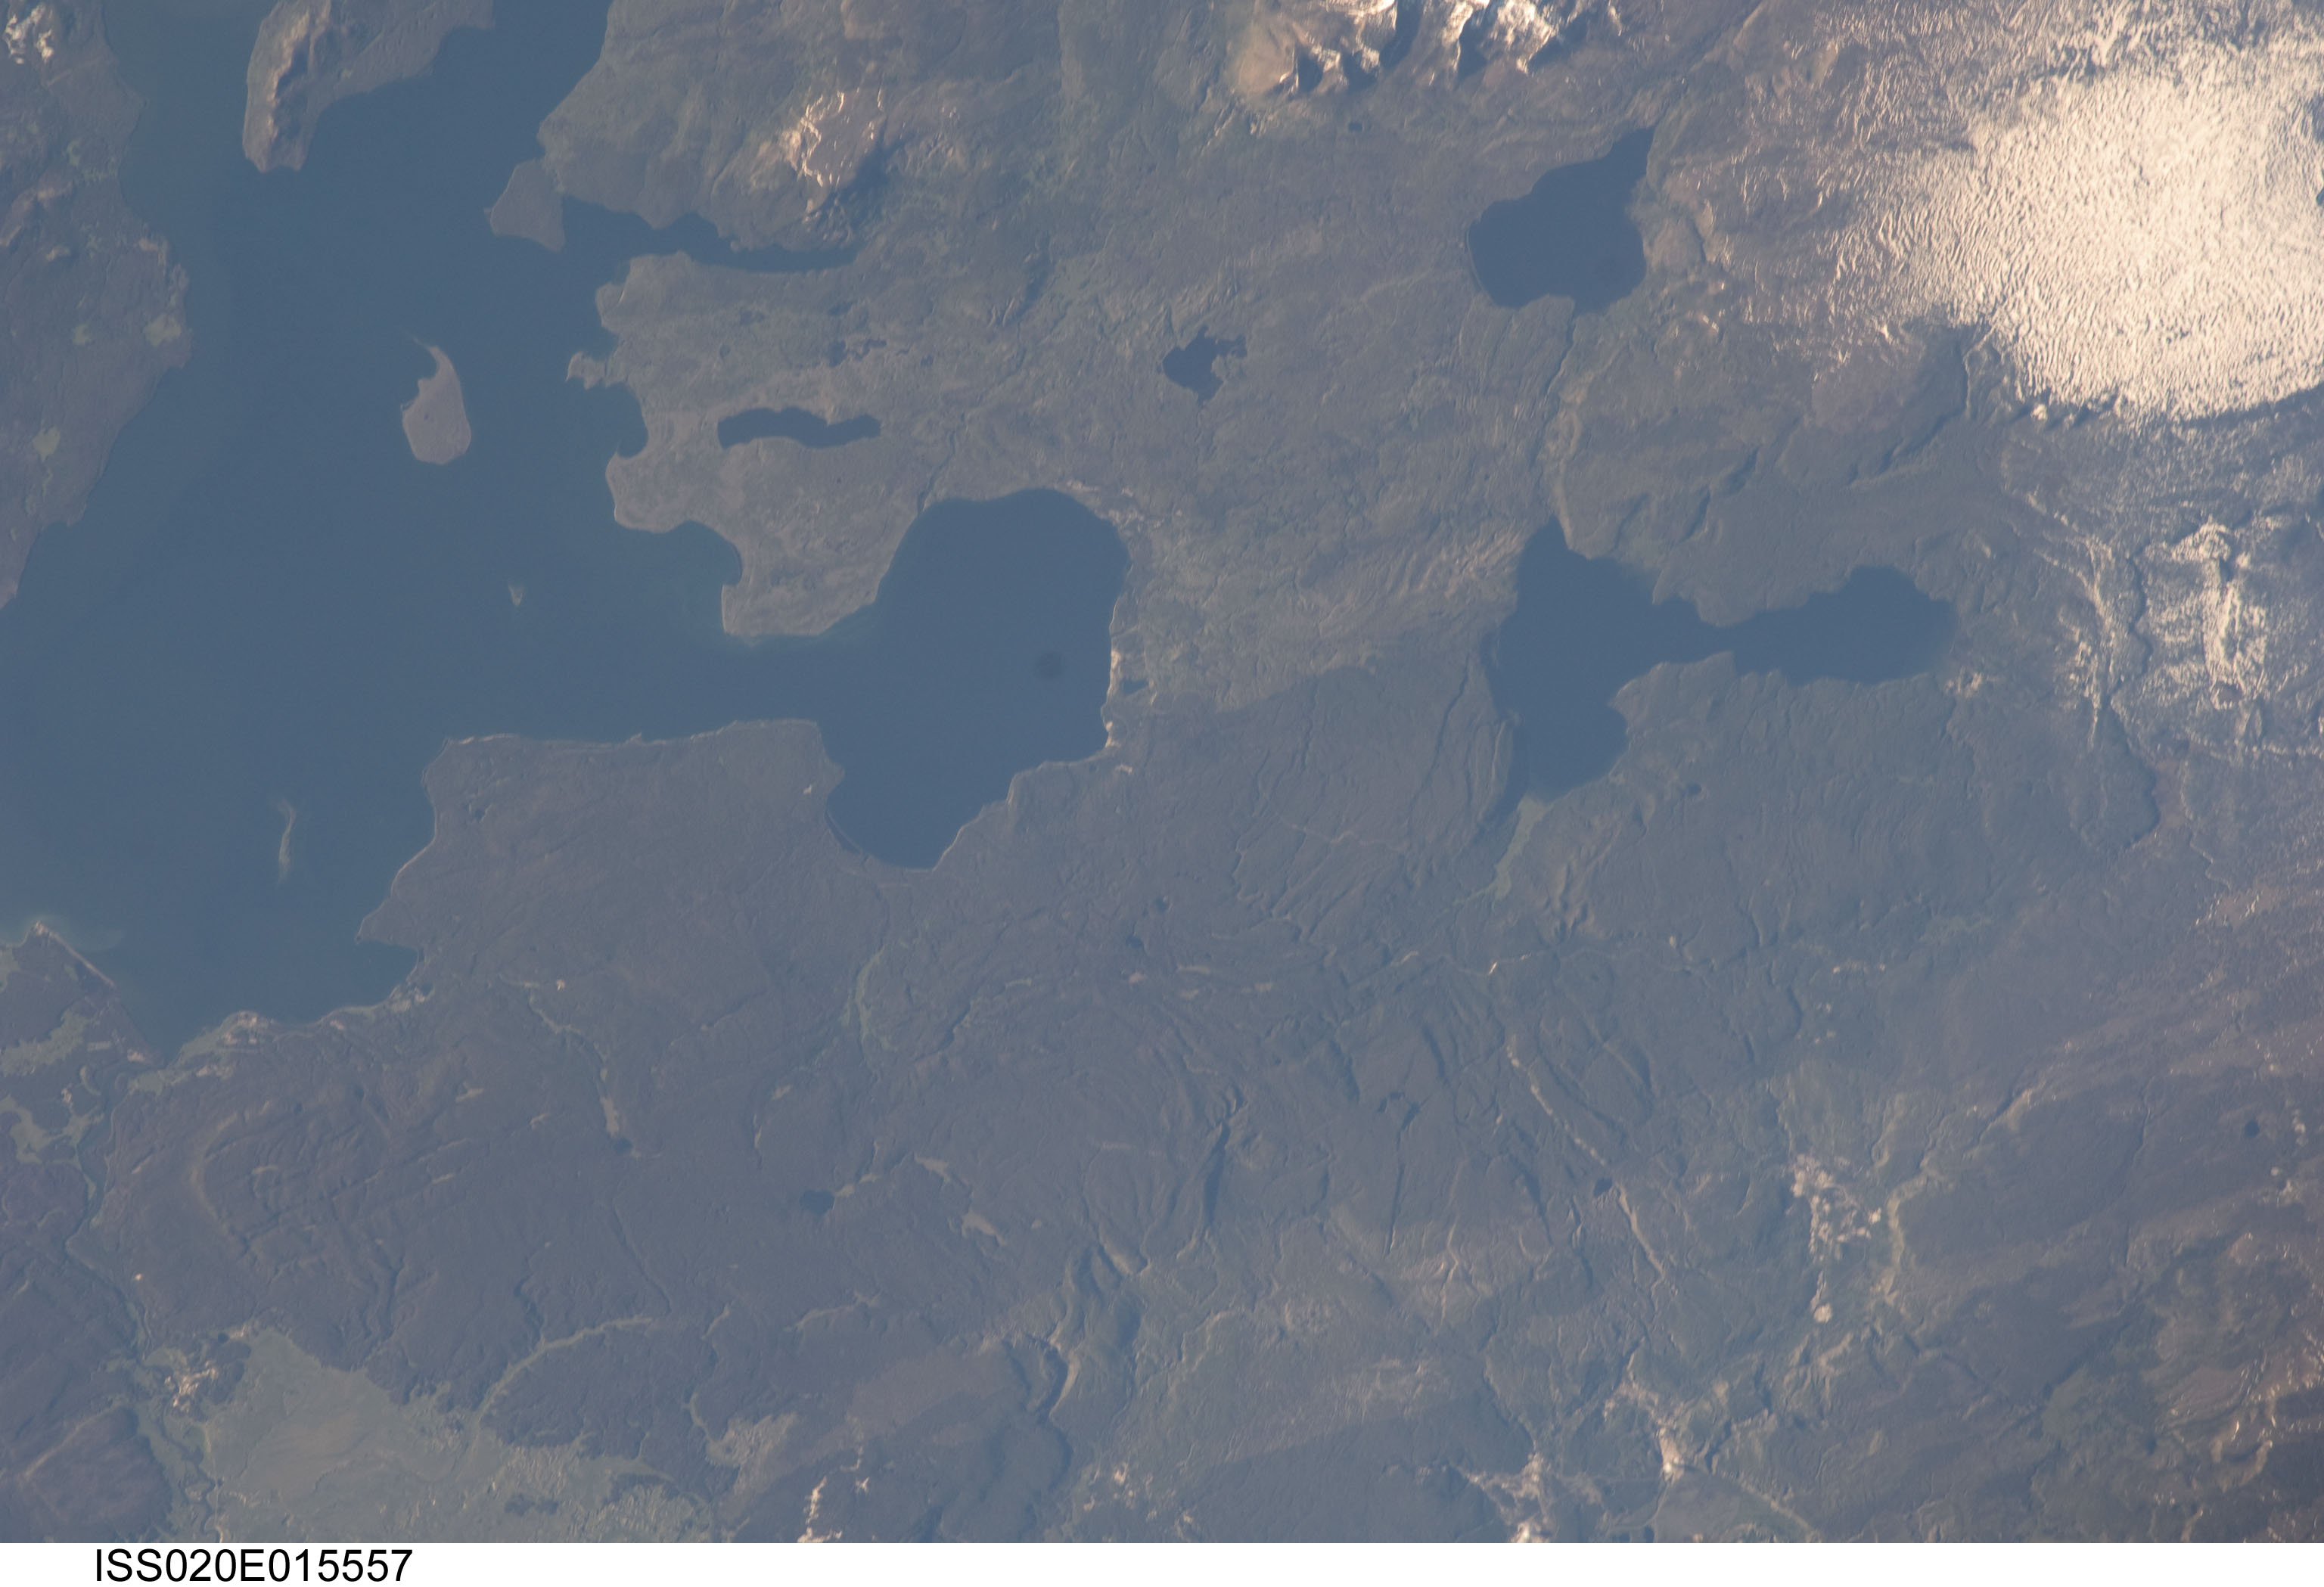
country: USA-WYOMING
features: GRANT VILLAGE VISITOR CENTER,WEST THUMB INFORMATION STATION
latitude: 44.4
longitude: -110.6
